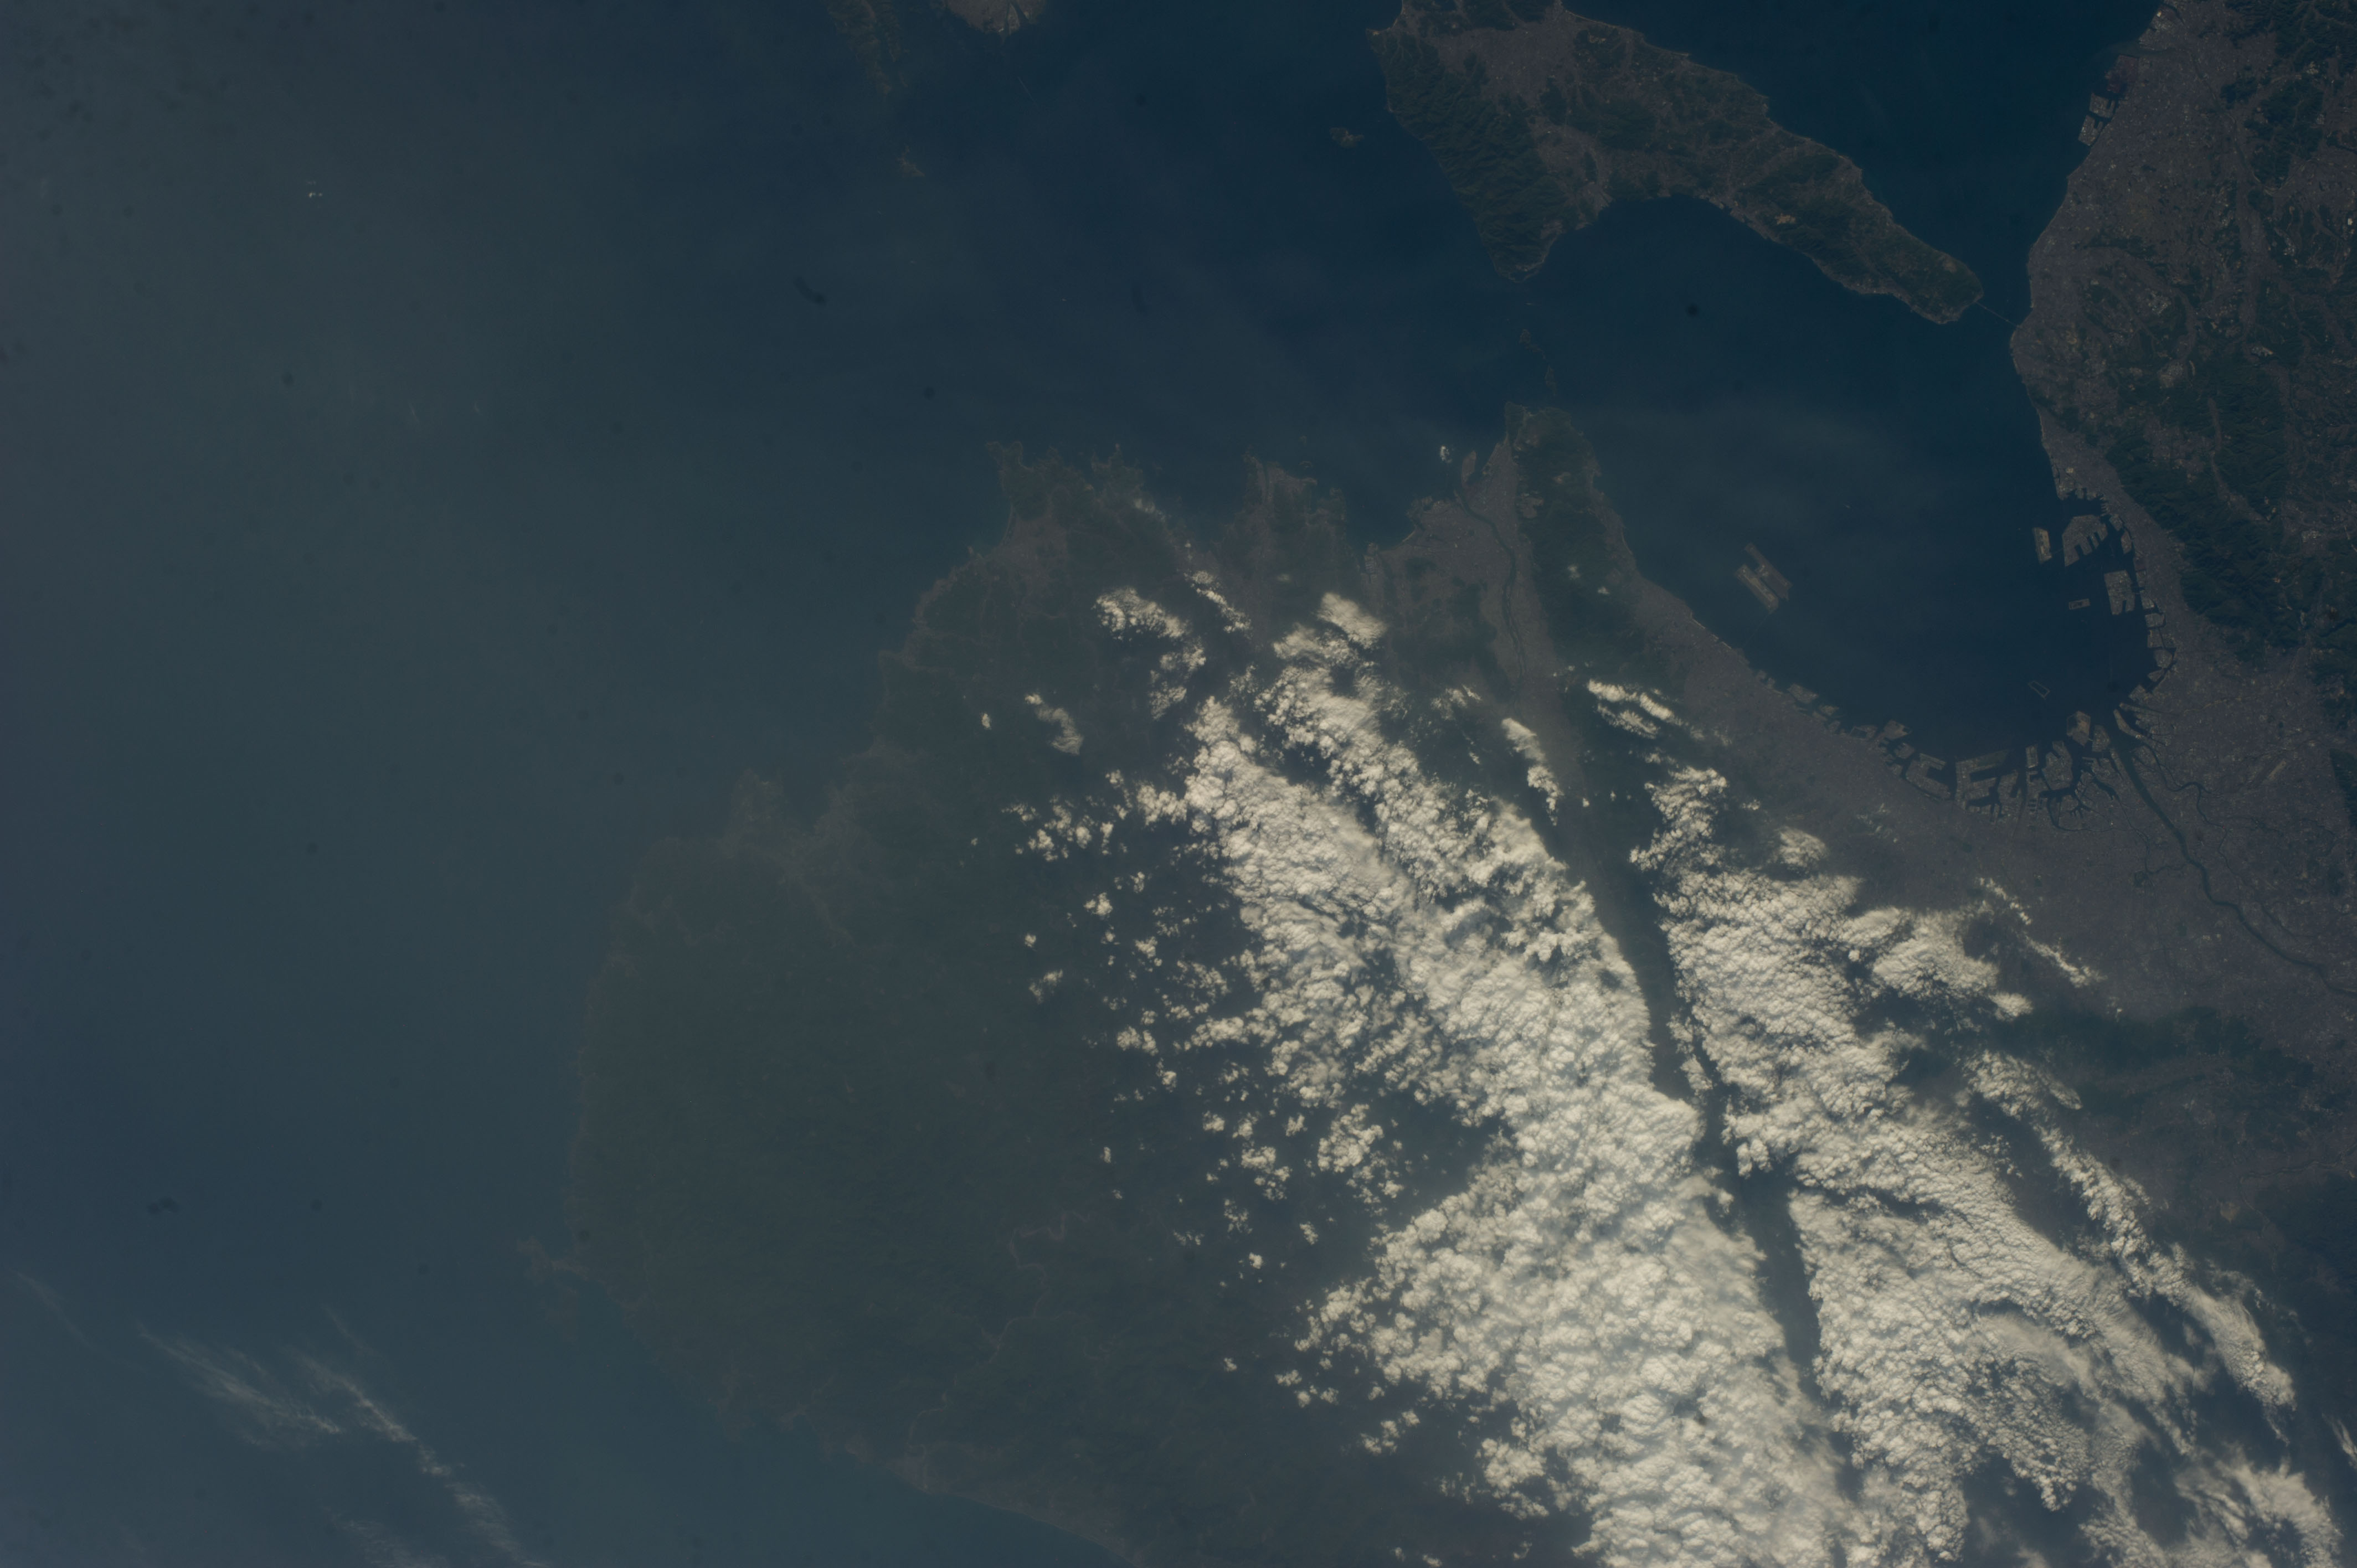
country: JAPAN
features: KIISUIDO STRAIGHT, WAKAYAMA, MT OBAKO, MT SHAKAGATAKE, OSAKA, OSAKA BAY
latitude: 34.0
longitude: 135.3
